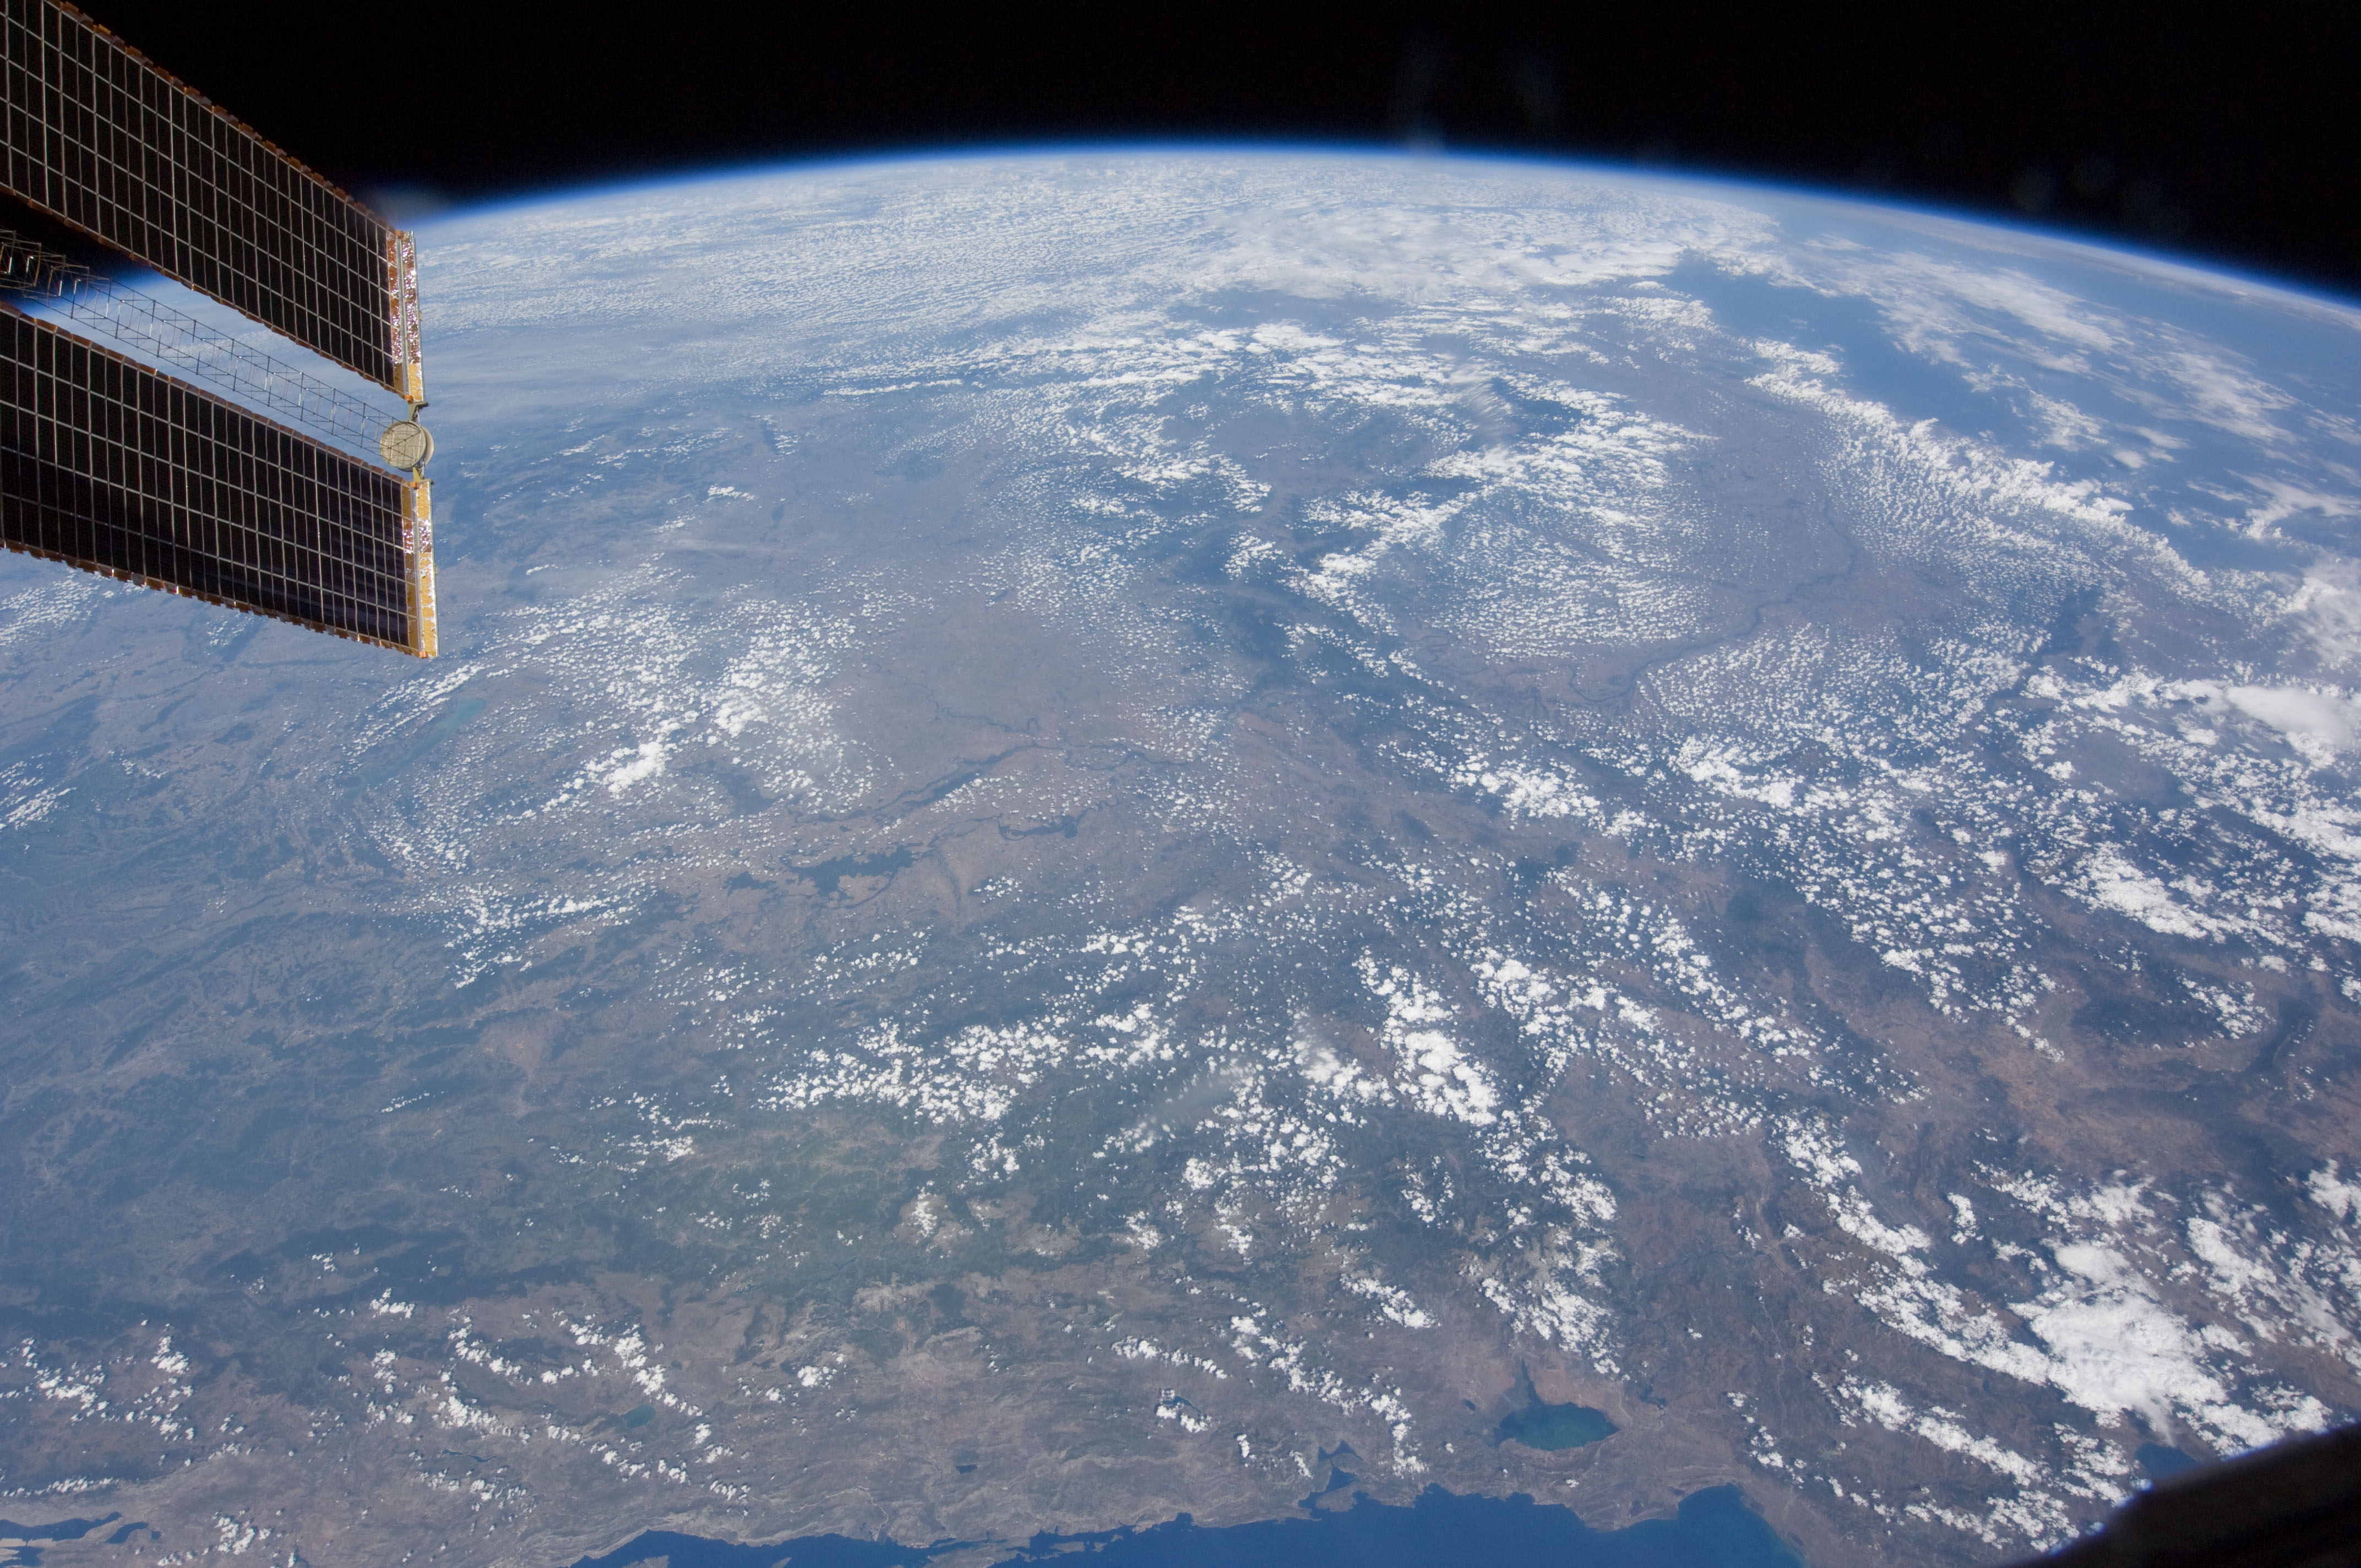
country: ROMANIA
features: PAN-BALKAN PENINSULA, SERBIA
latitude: 45.0
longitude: 22.0
